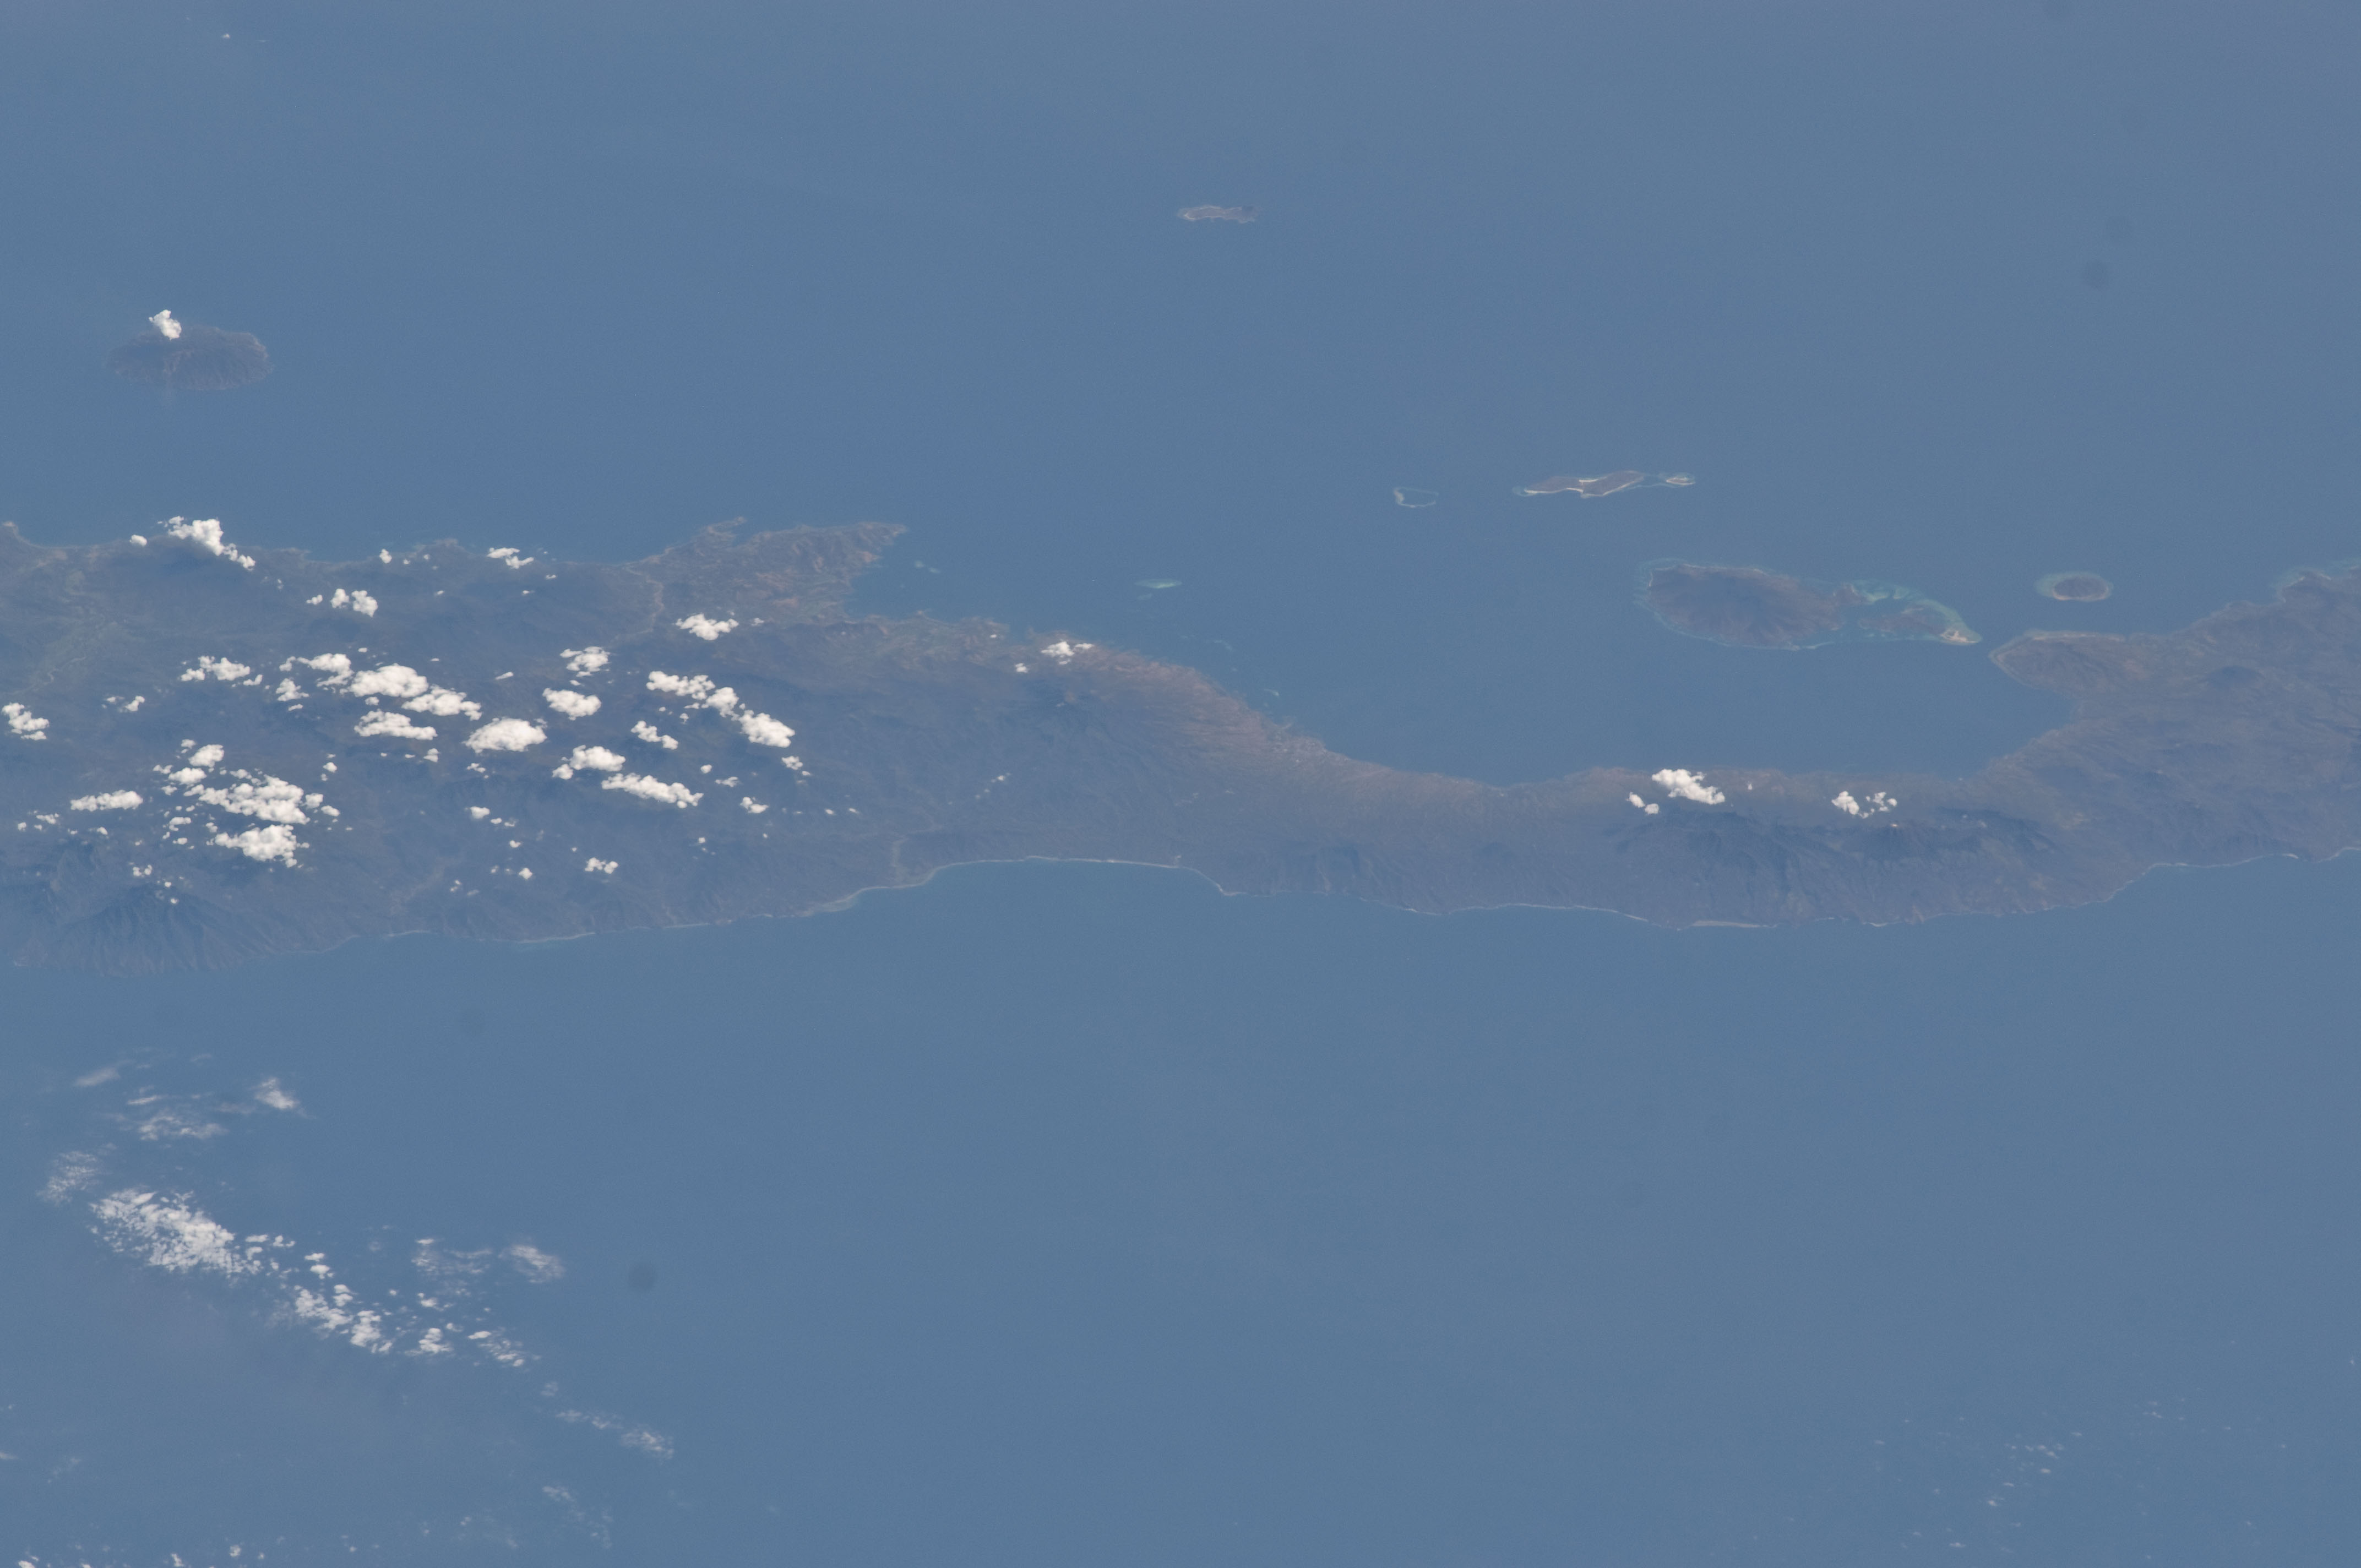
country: INDONESIA
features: LESSER SUNDA I., FLORES, PULAU PALU, INDIAN O.
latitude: -8.7
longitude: 122.0
